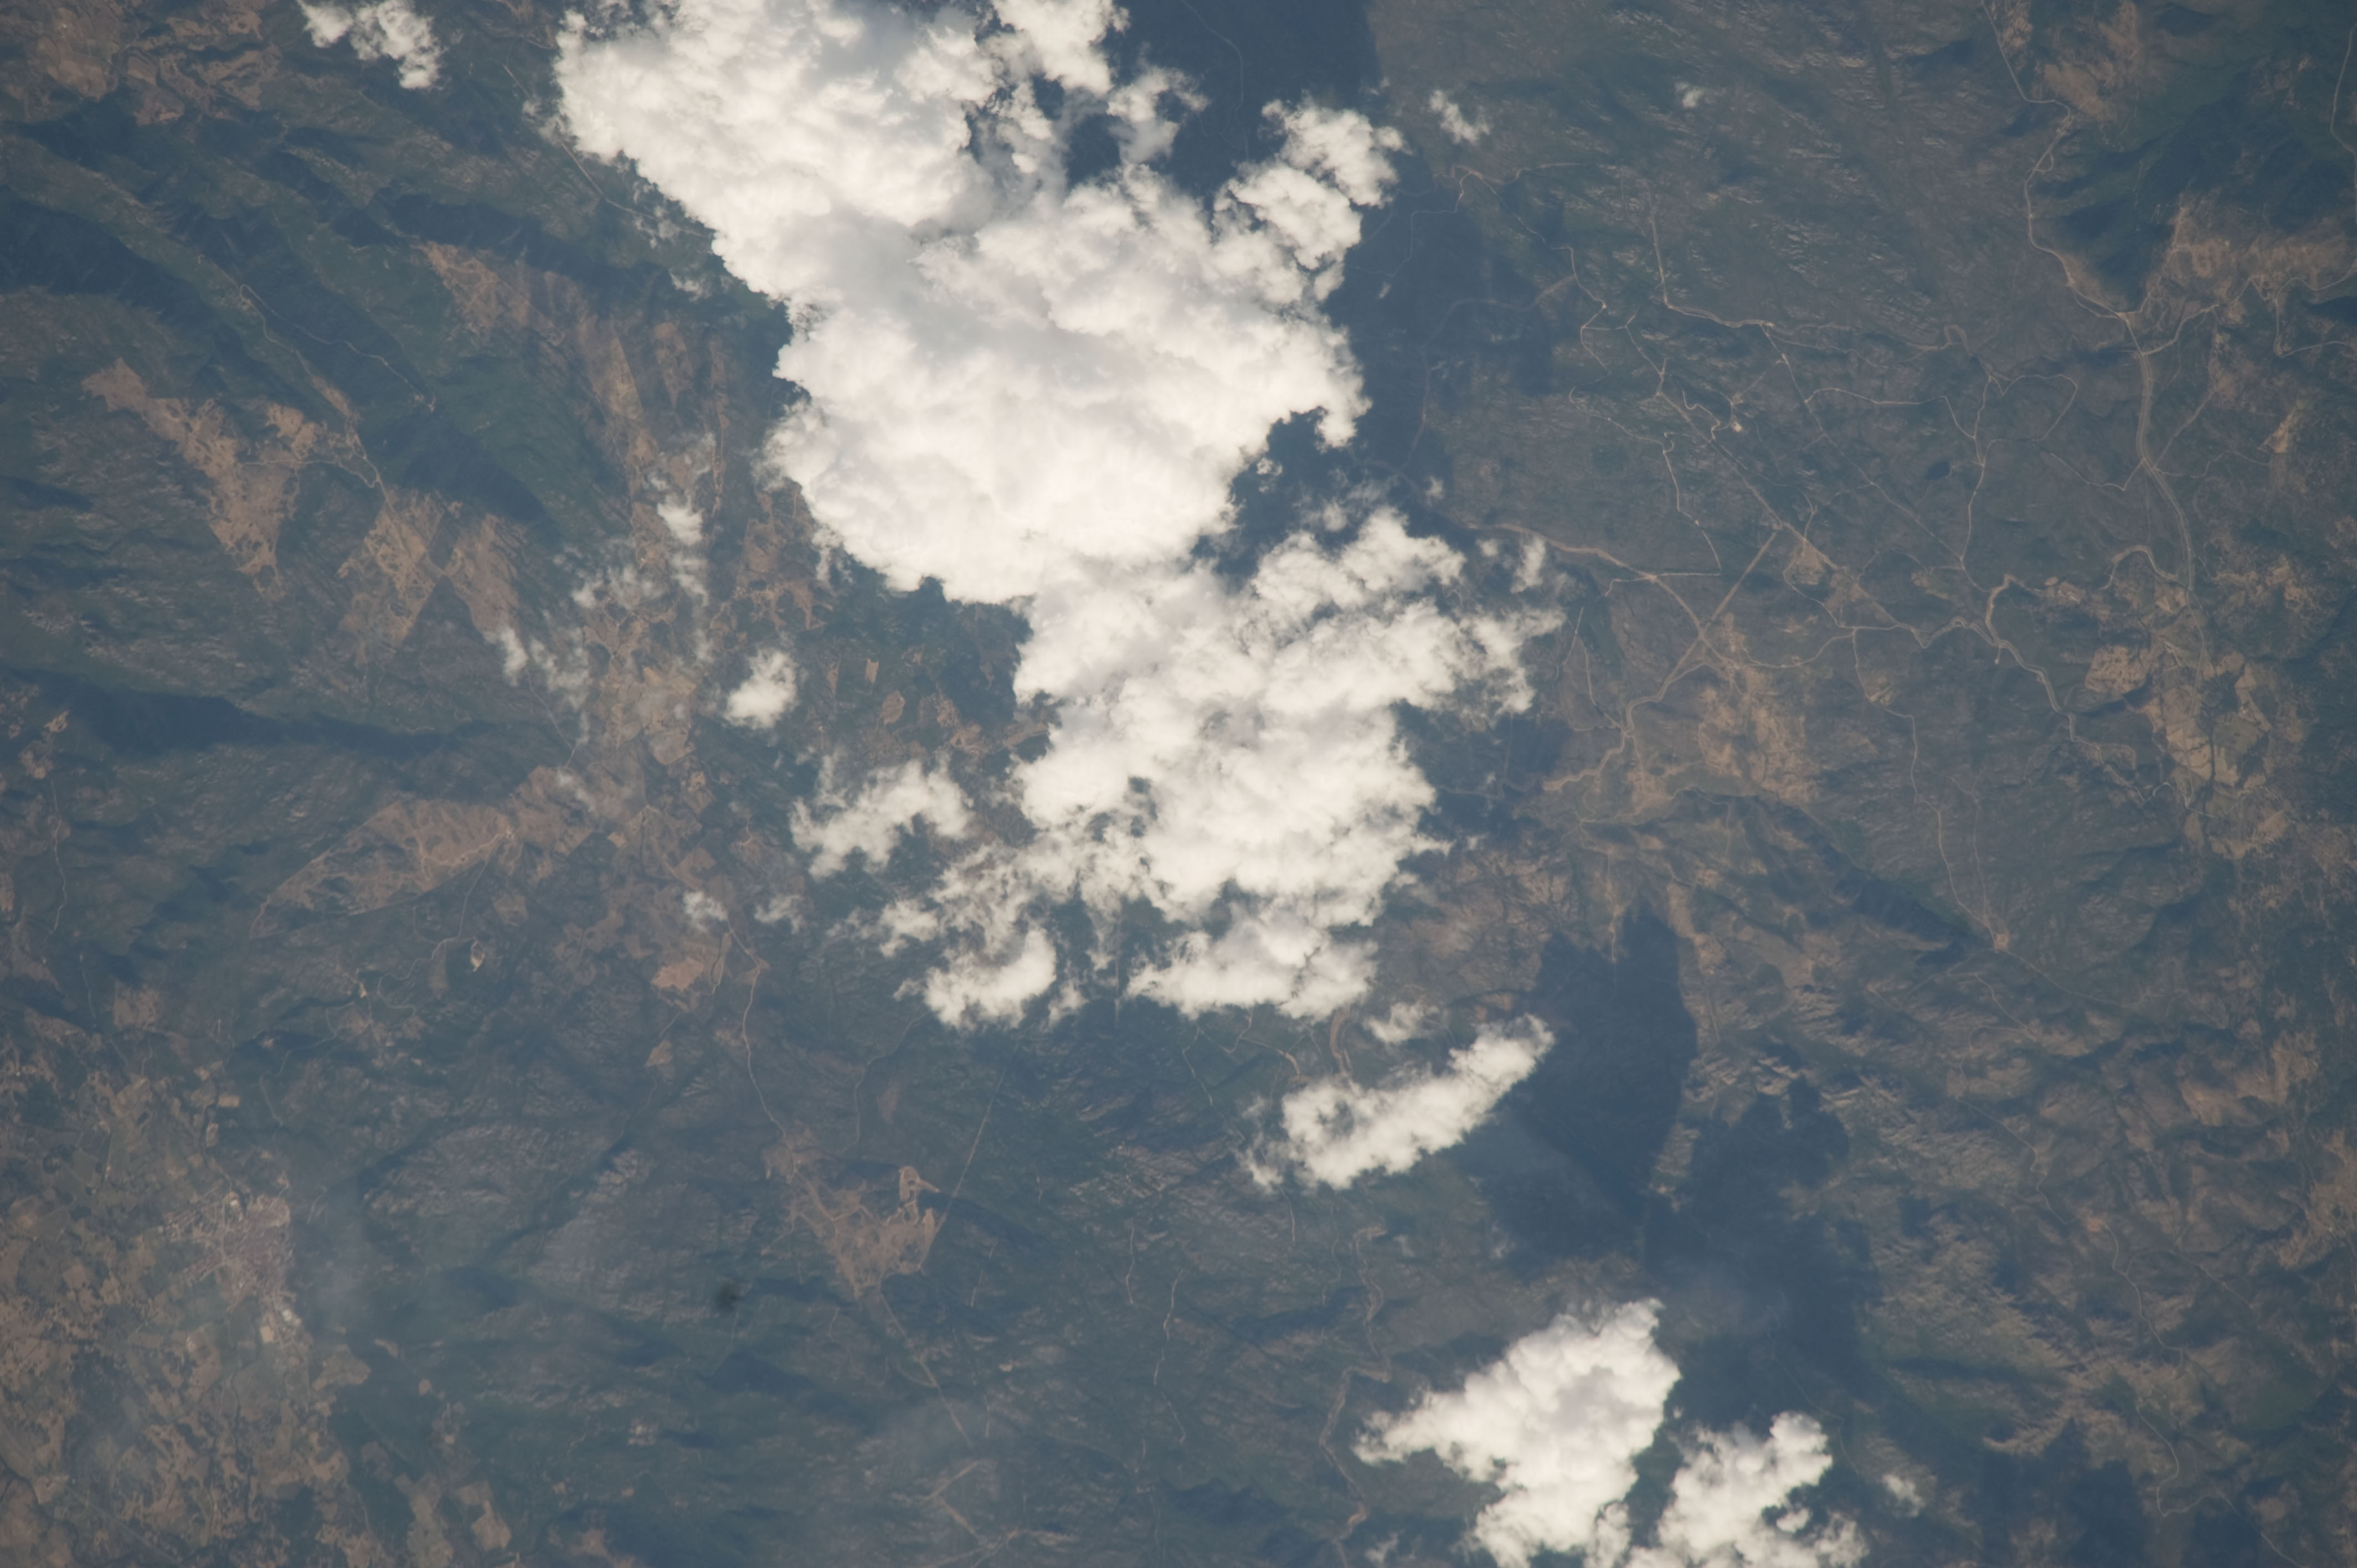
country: SARDINIA
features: MTS., VALLEYS, FOR, ROADS SW. OF PADRU
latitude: 40.7
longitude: 9.5
